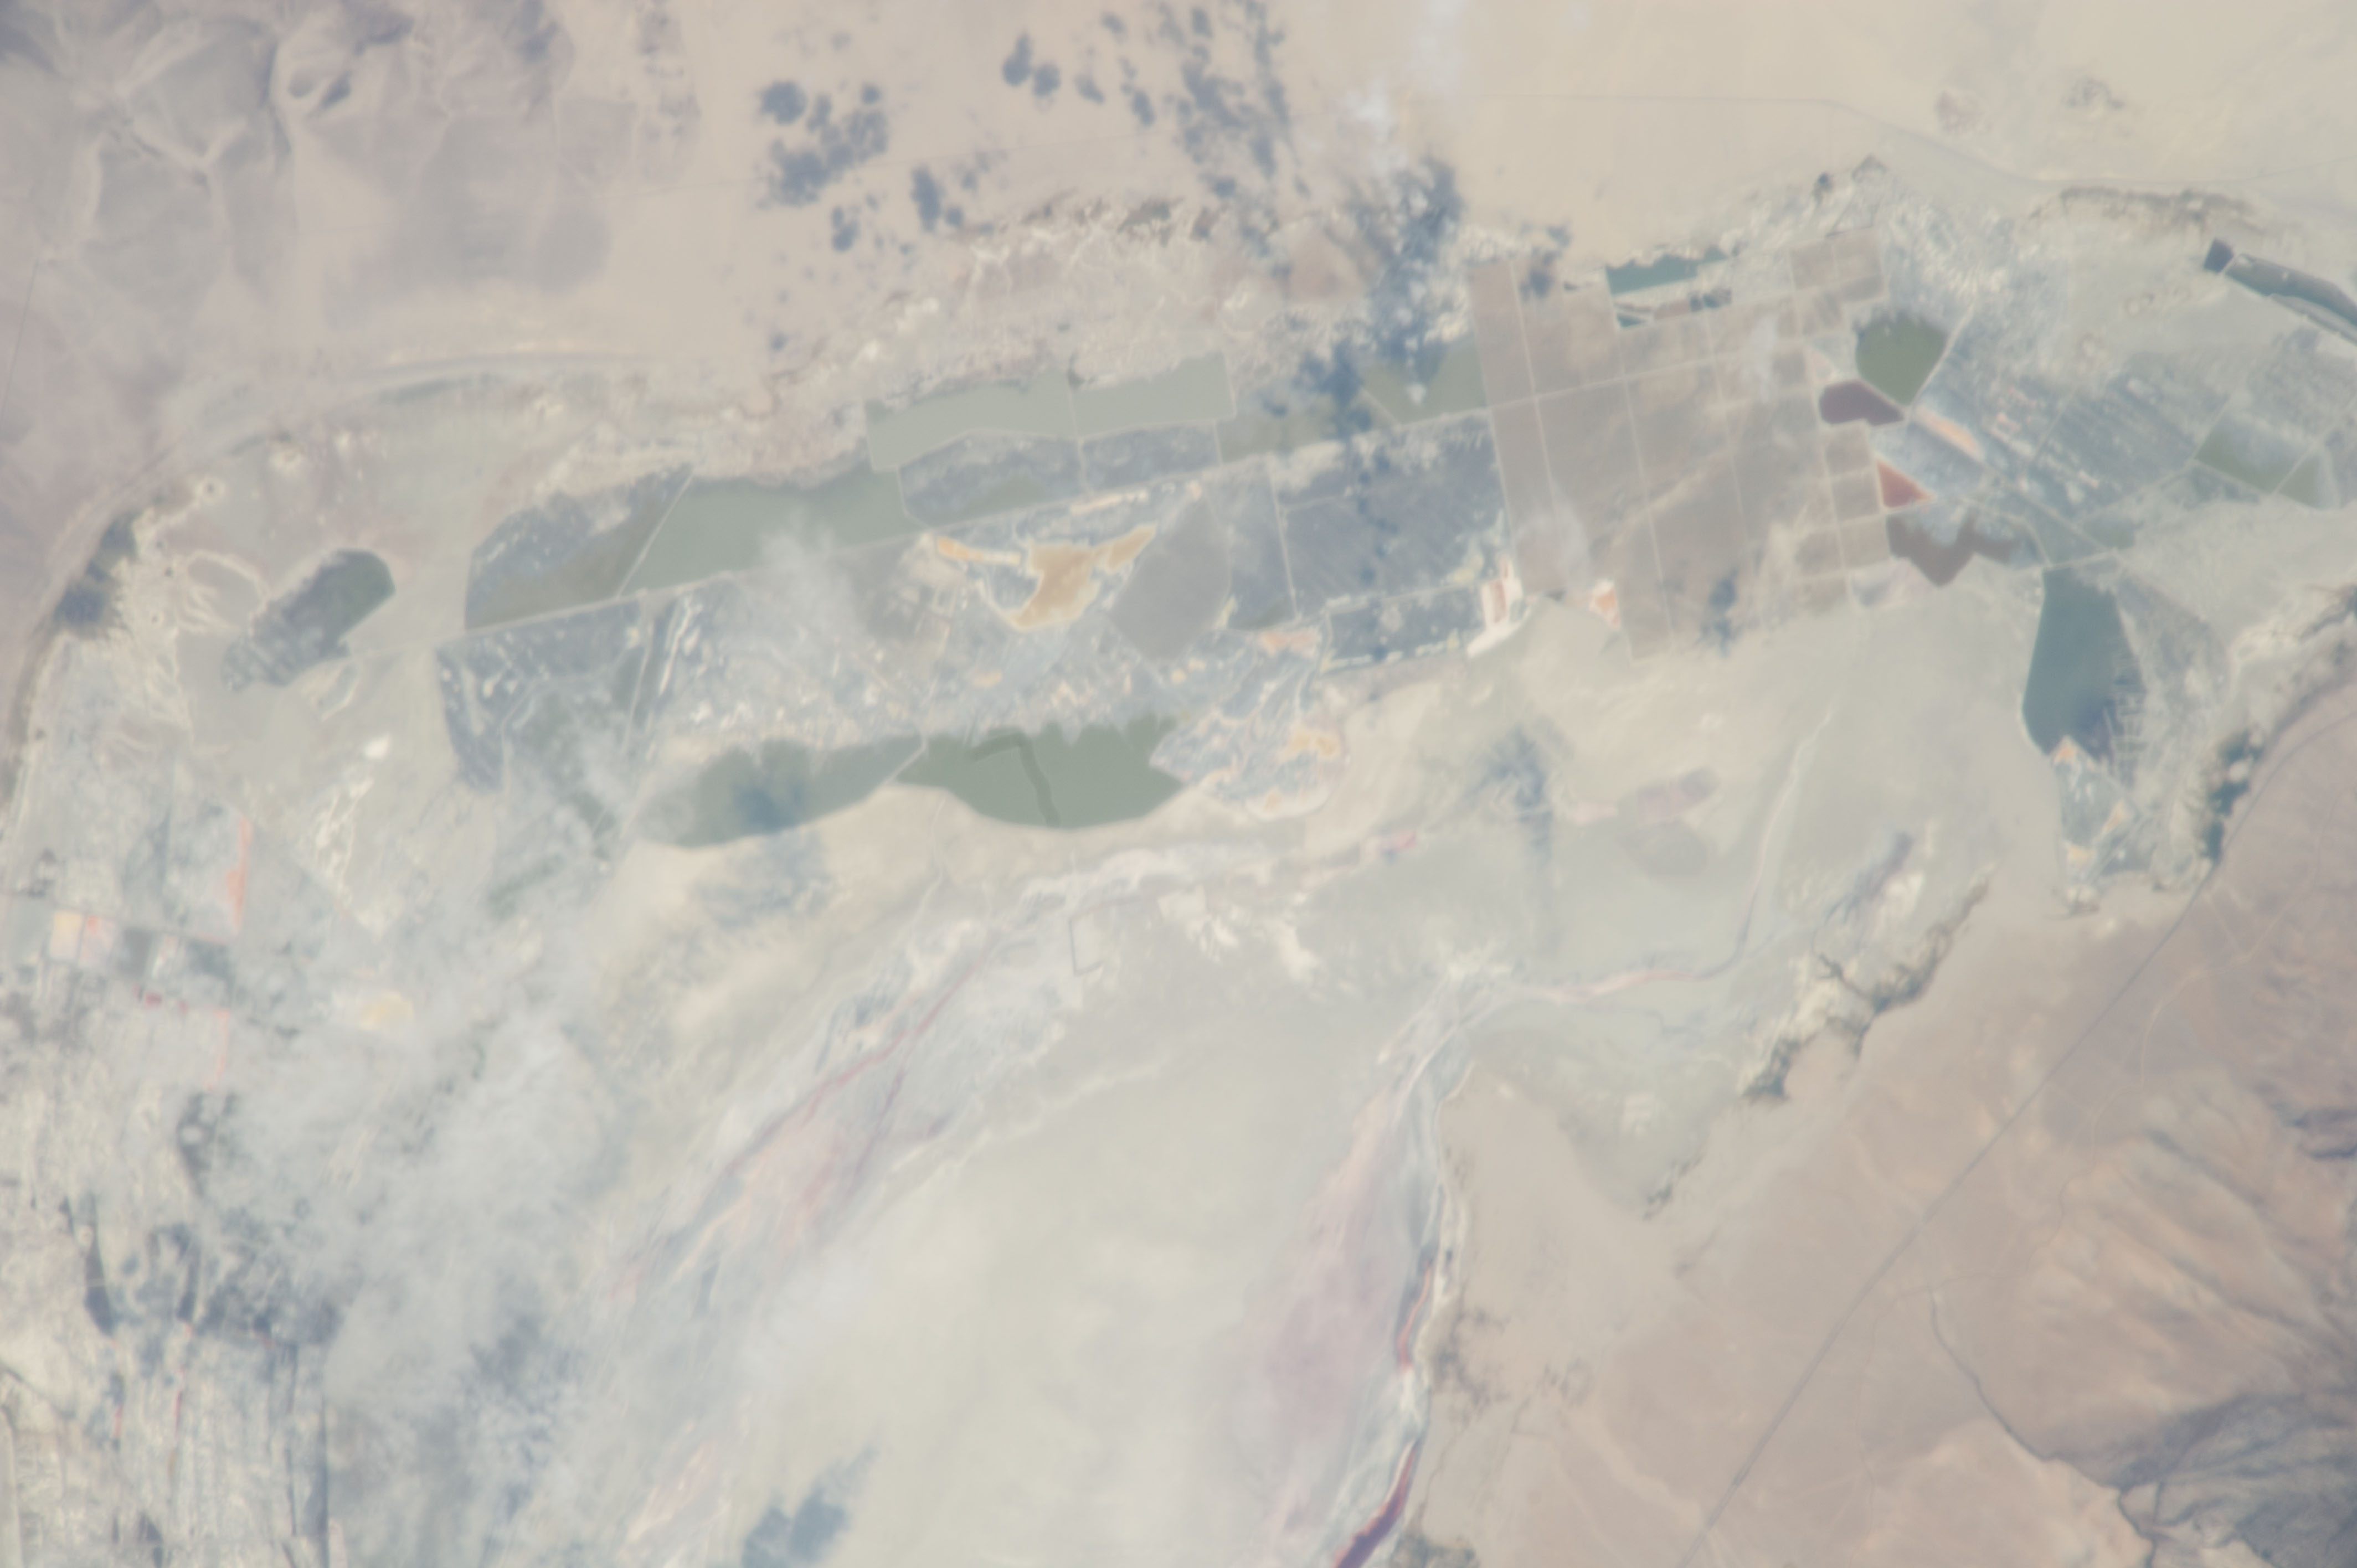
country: USA-CALIFORNIA
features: DES.
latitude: 36.4
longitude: -118.0
